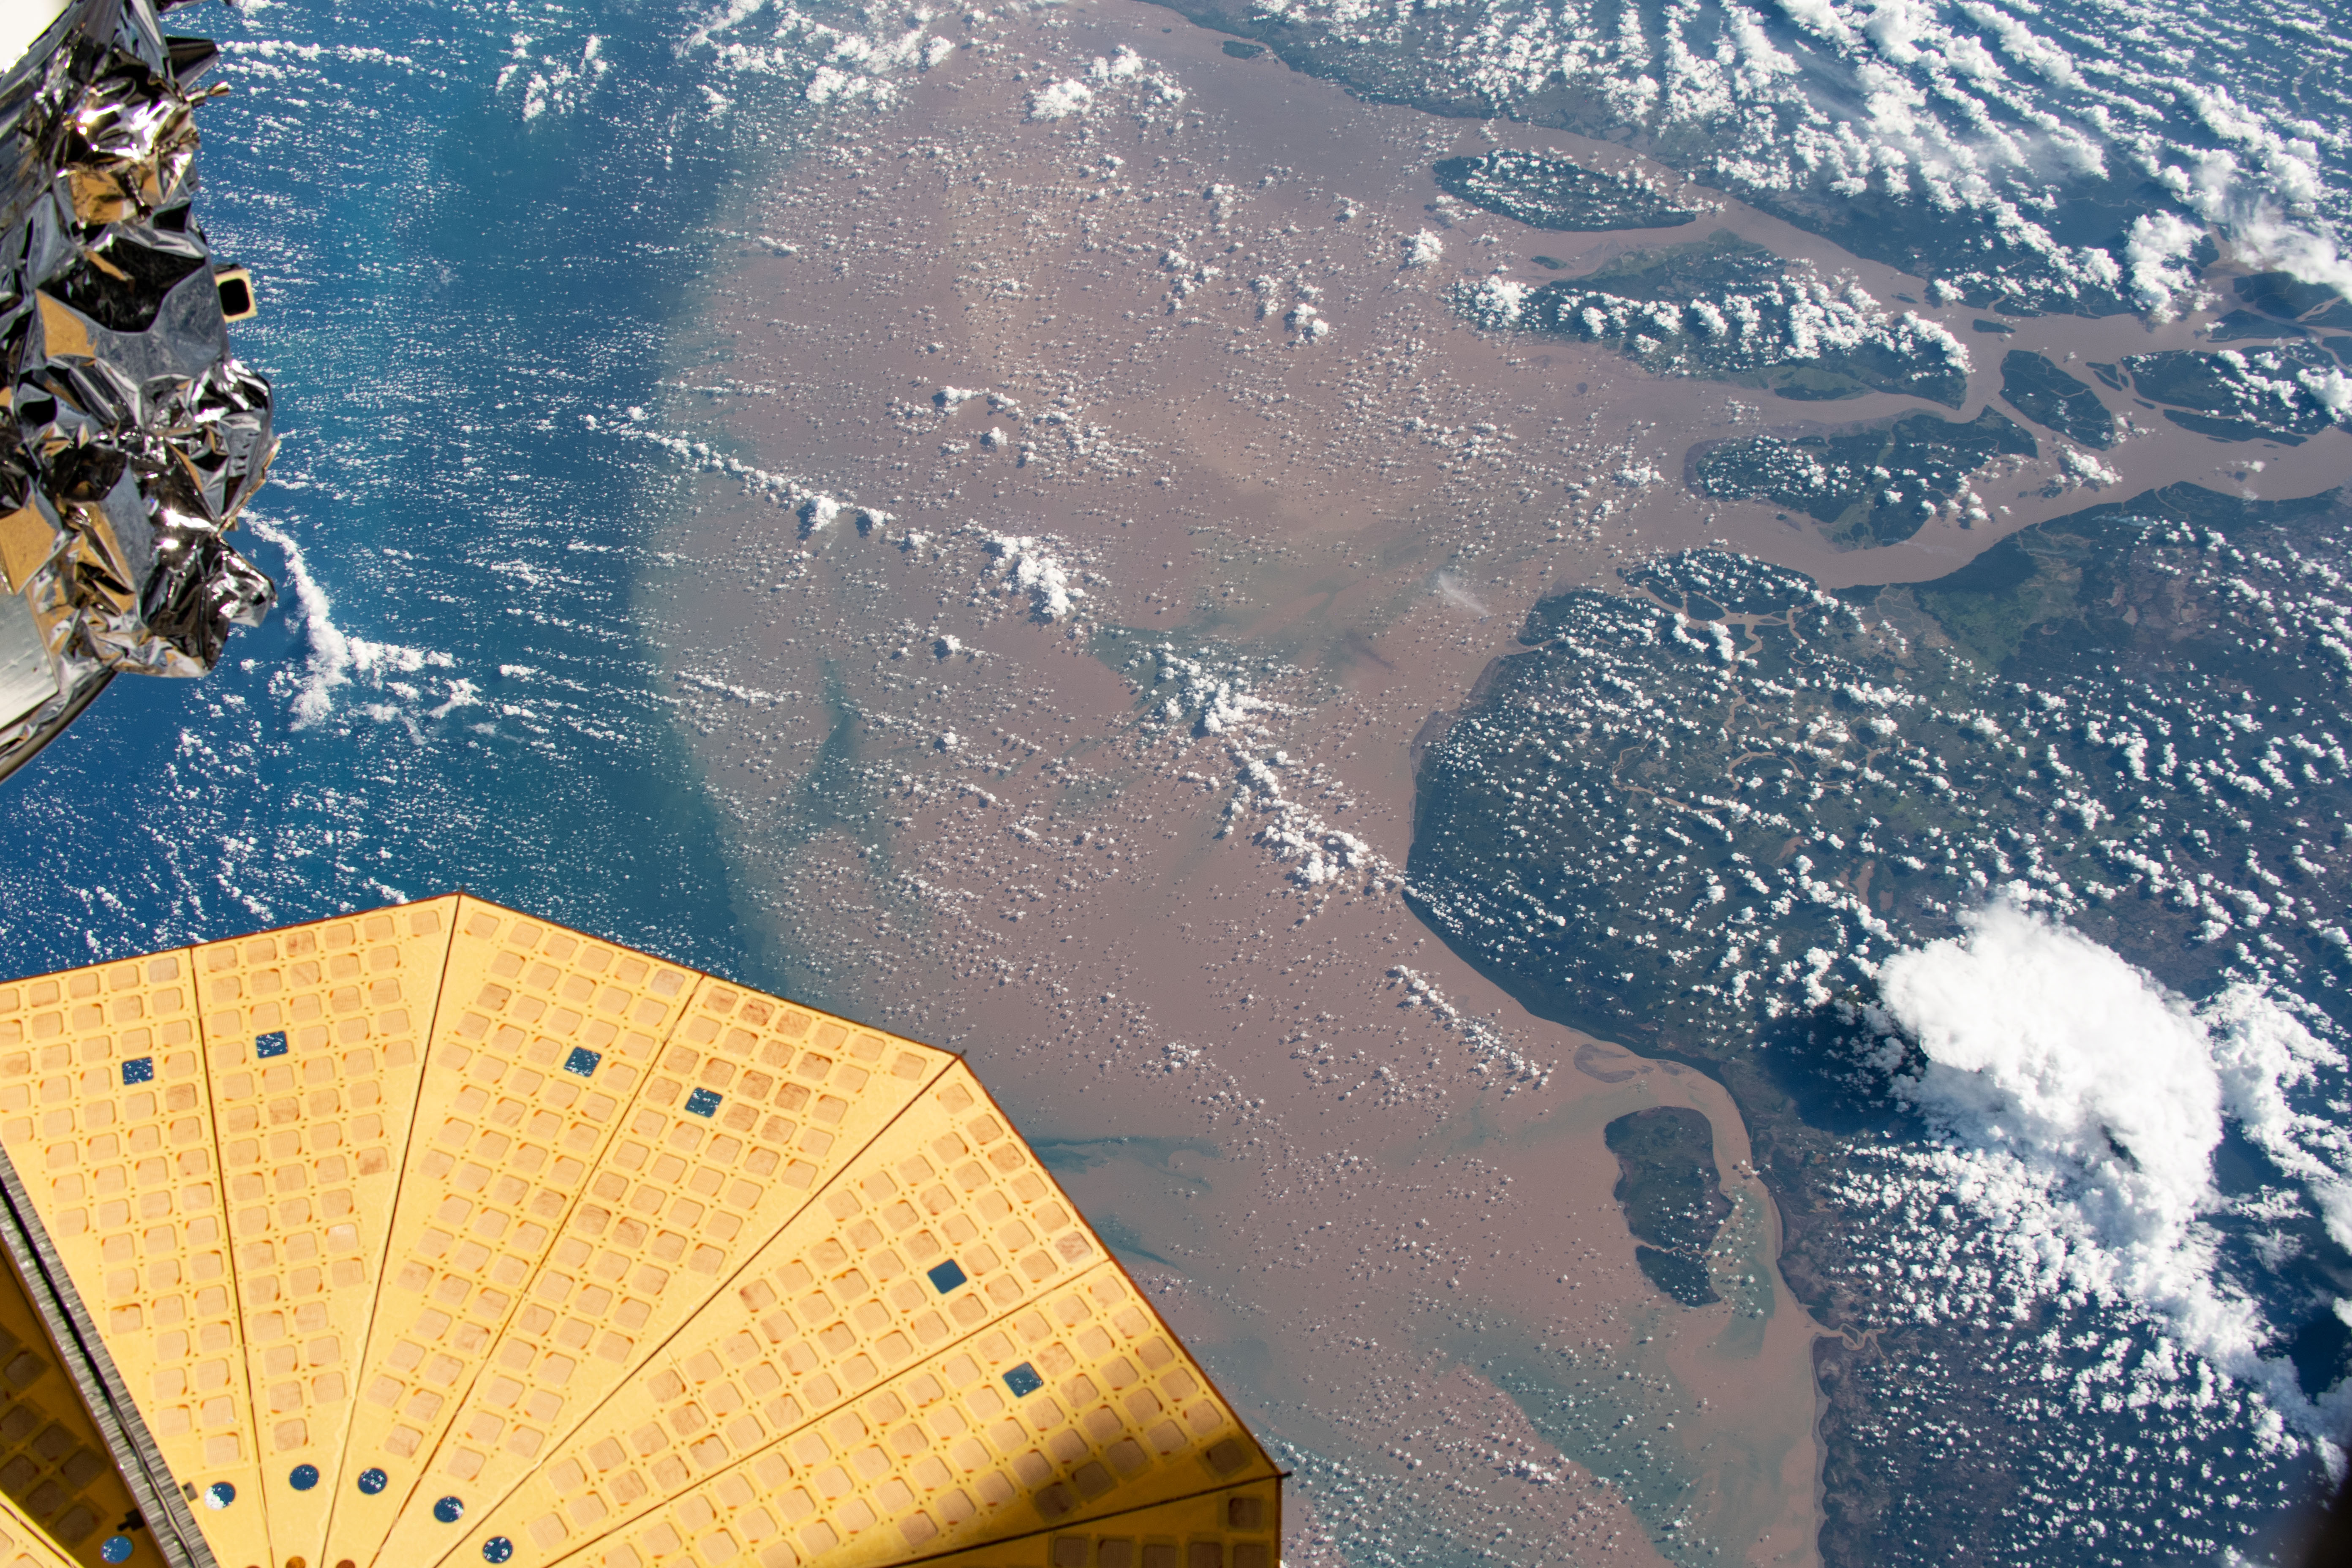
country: BRAZIL
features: RIO AMAZONAS, CANAL DO JURUPARI
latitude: 2.0
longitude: -49.5
